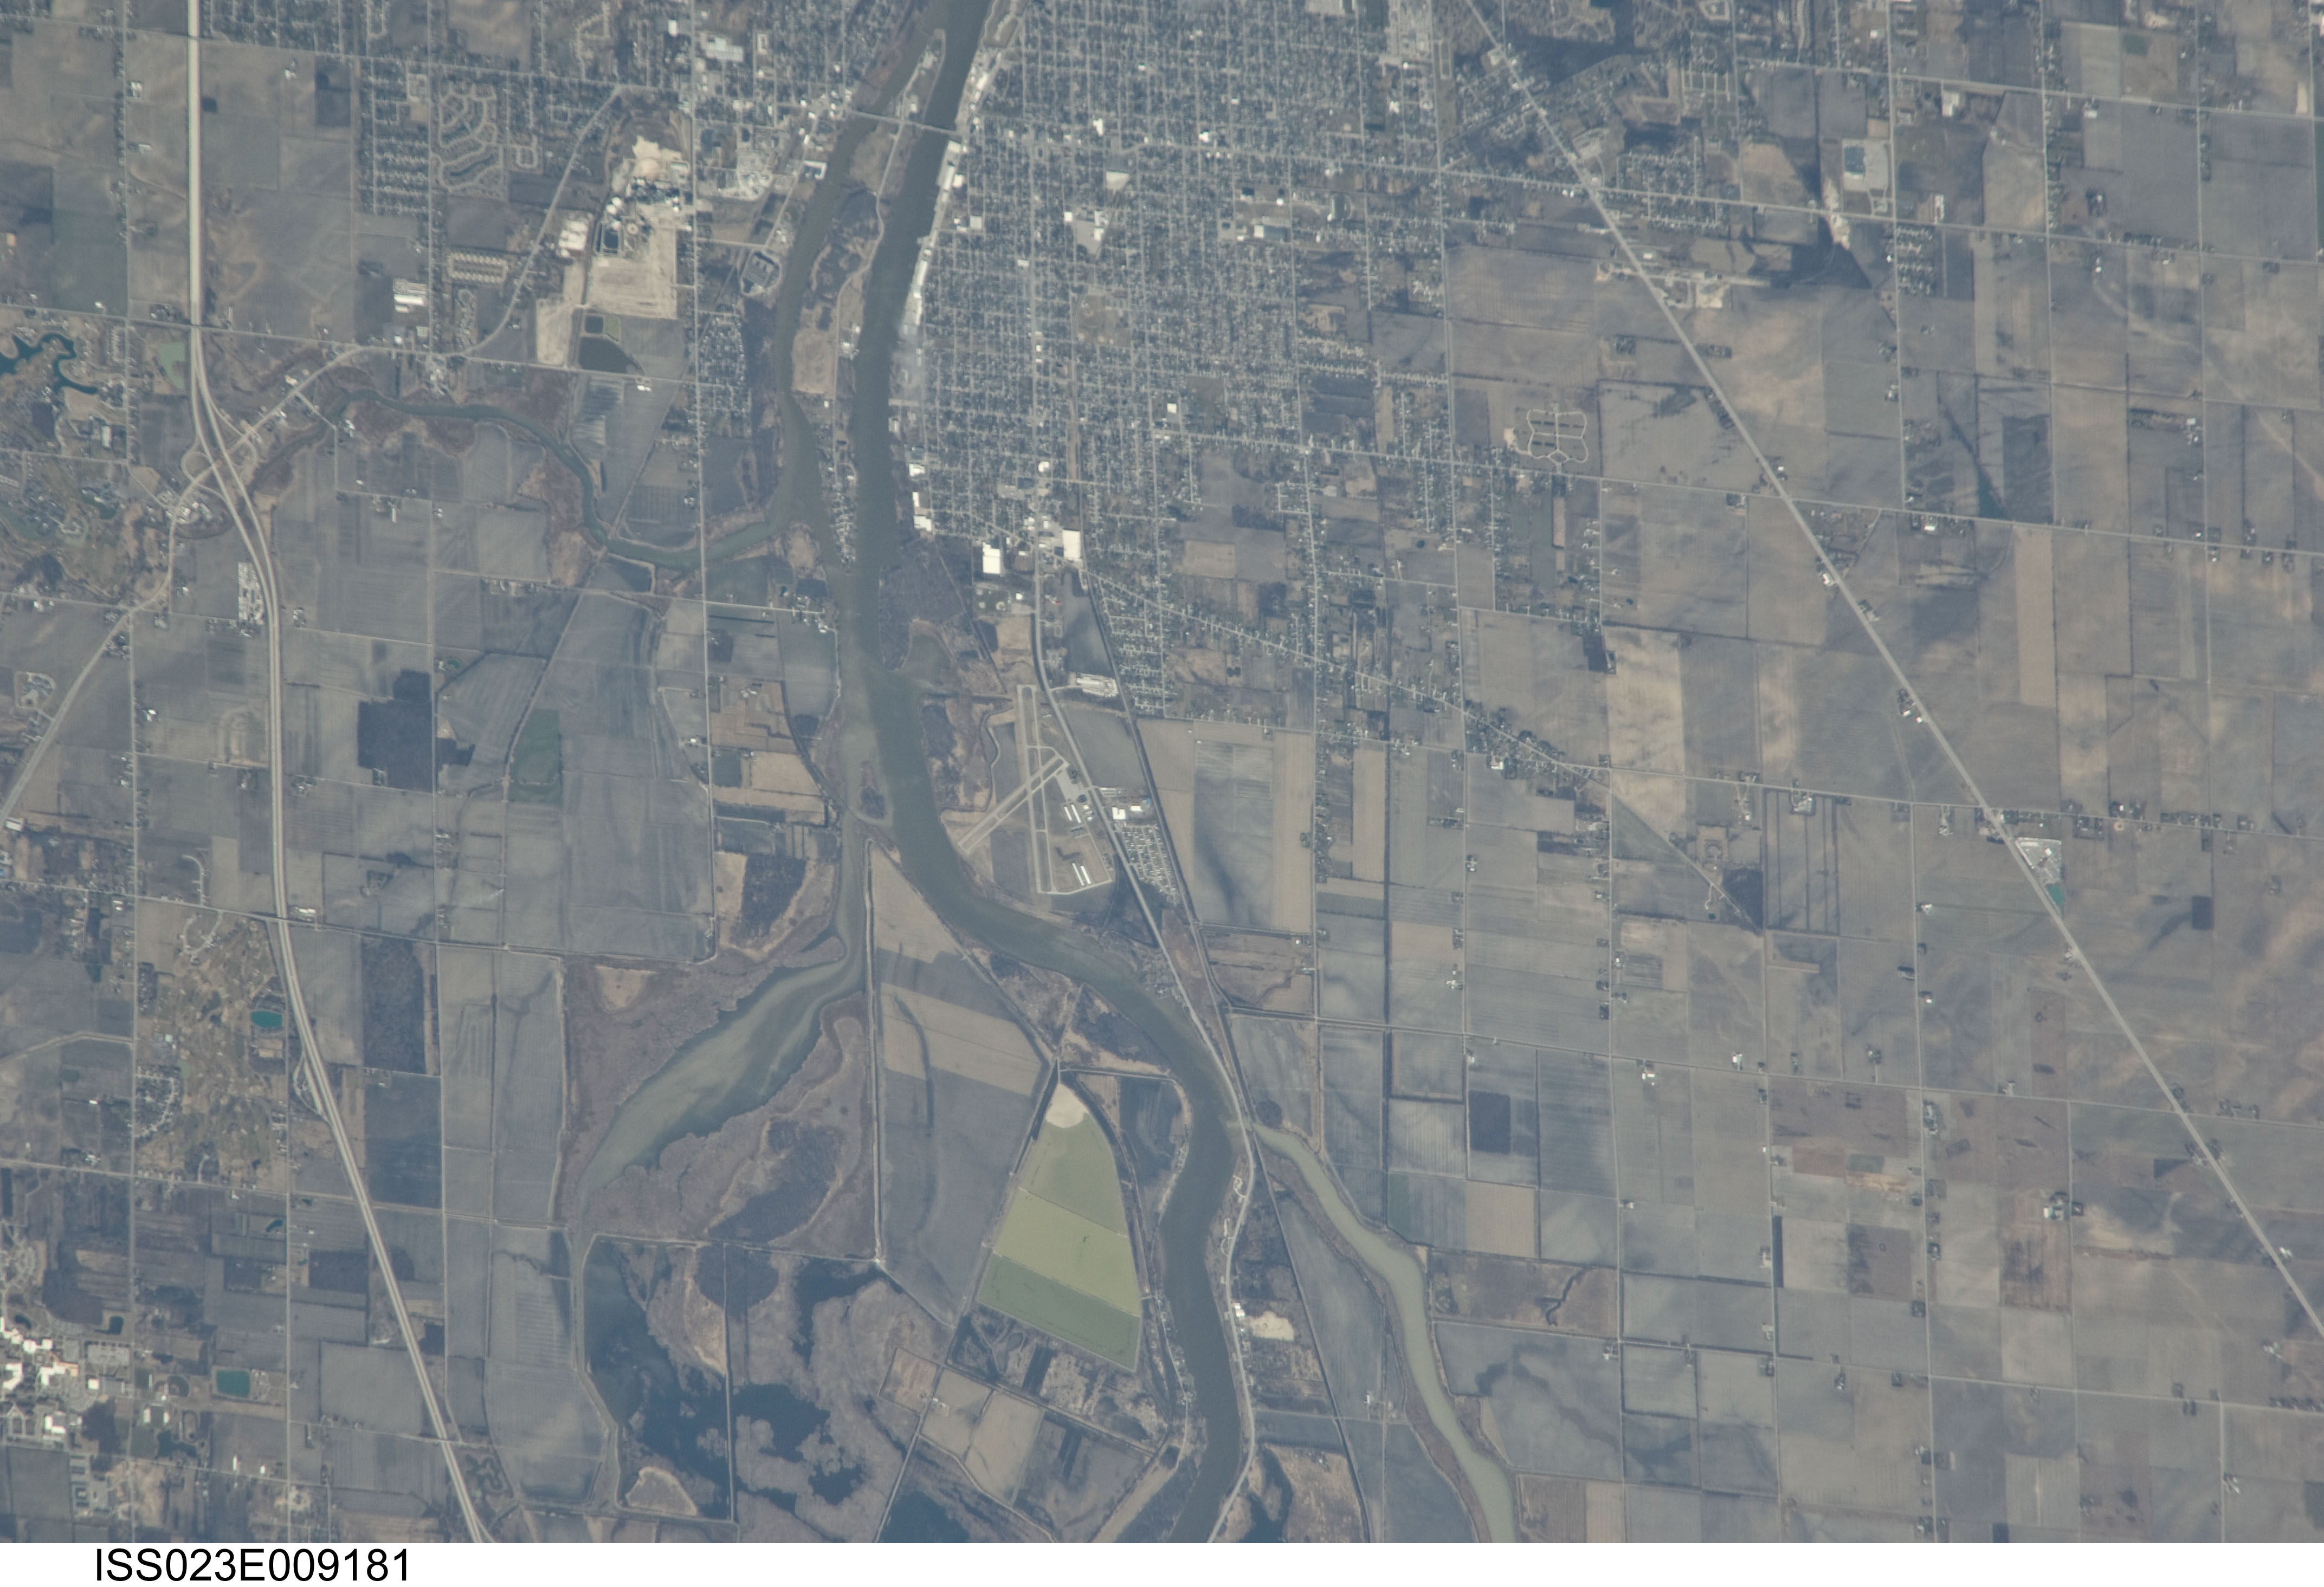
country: USA-MICHIGAN
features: SAGINAW RIVER, JAMES CLEMENTS AIRPORT
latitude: 43.5
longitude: -83.9
